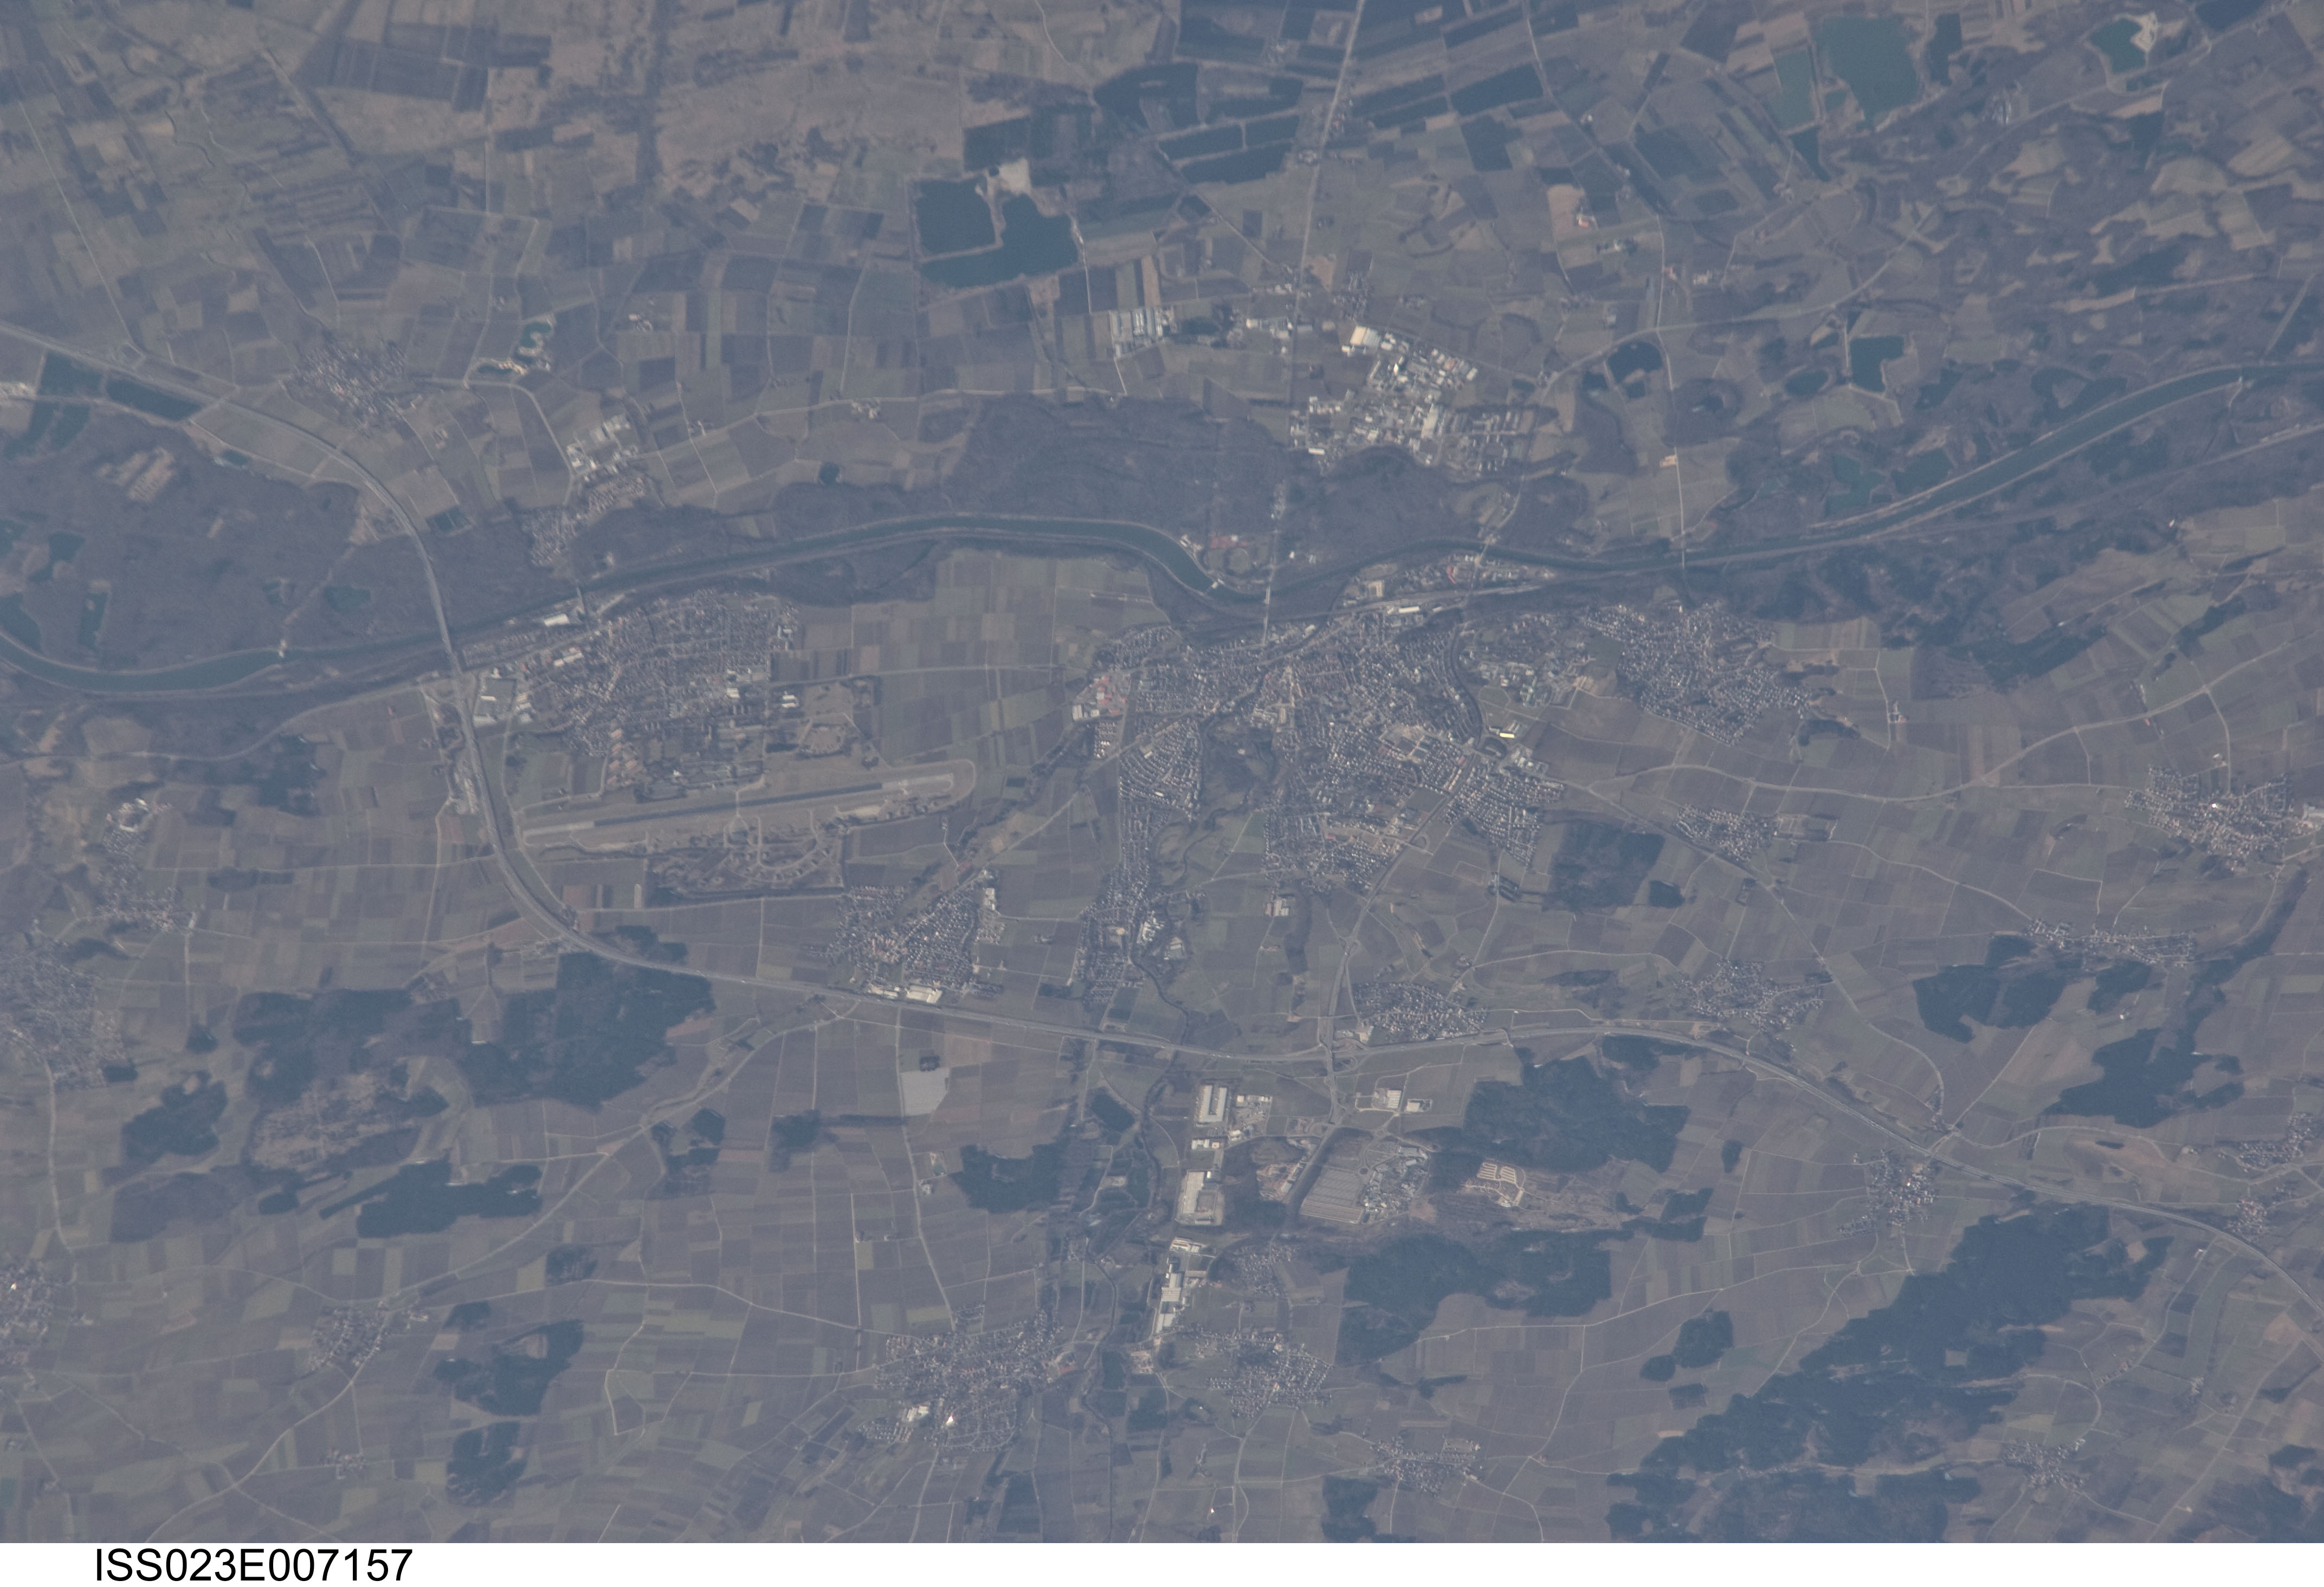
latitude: 48.4
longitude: 10.3
